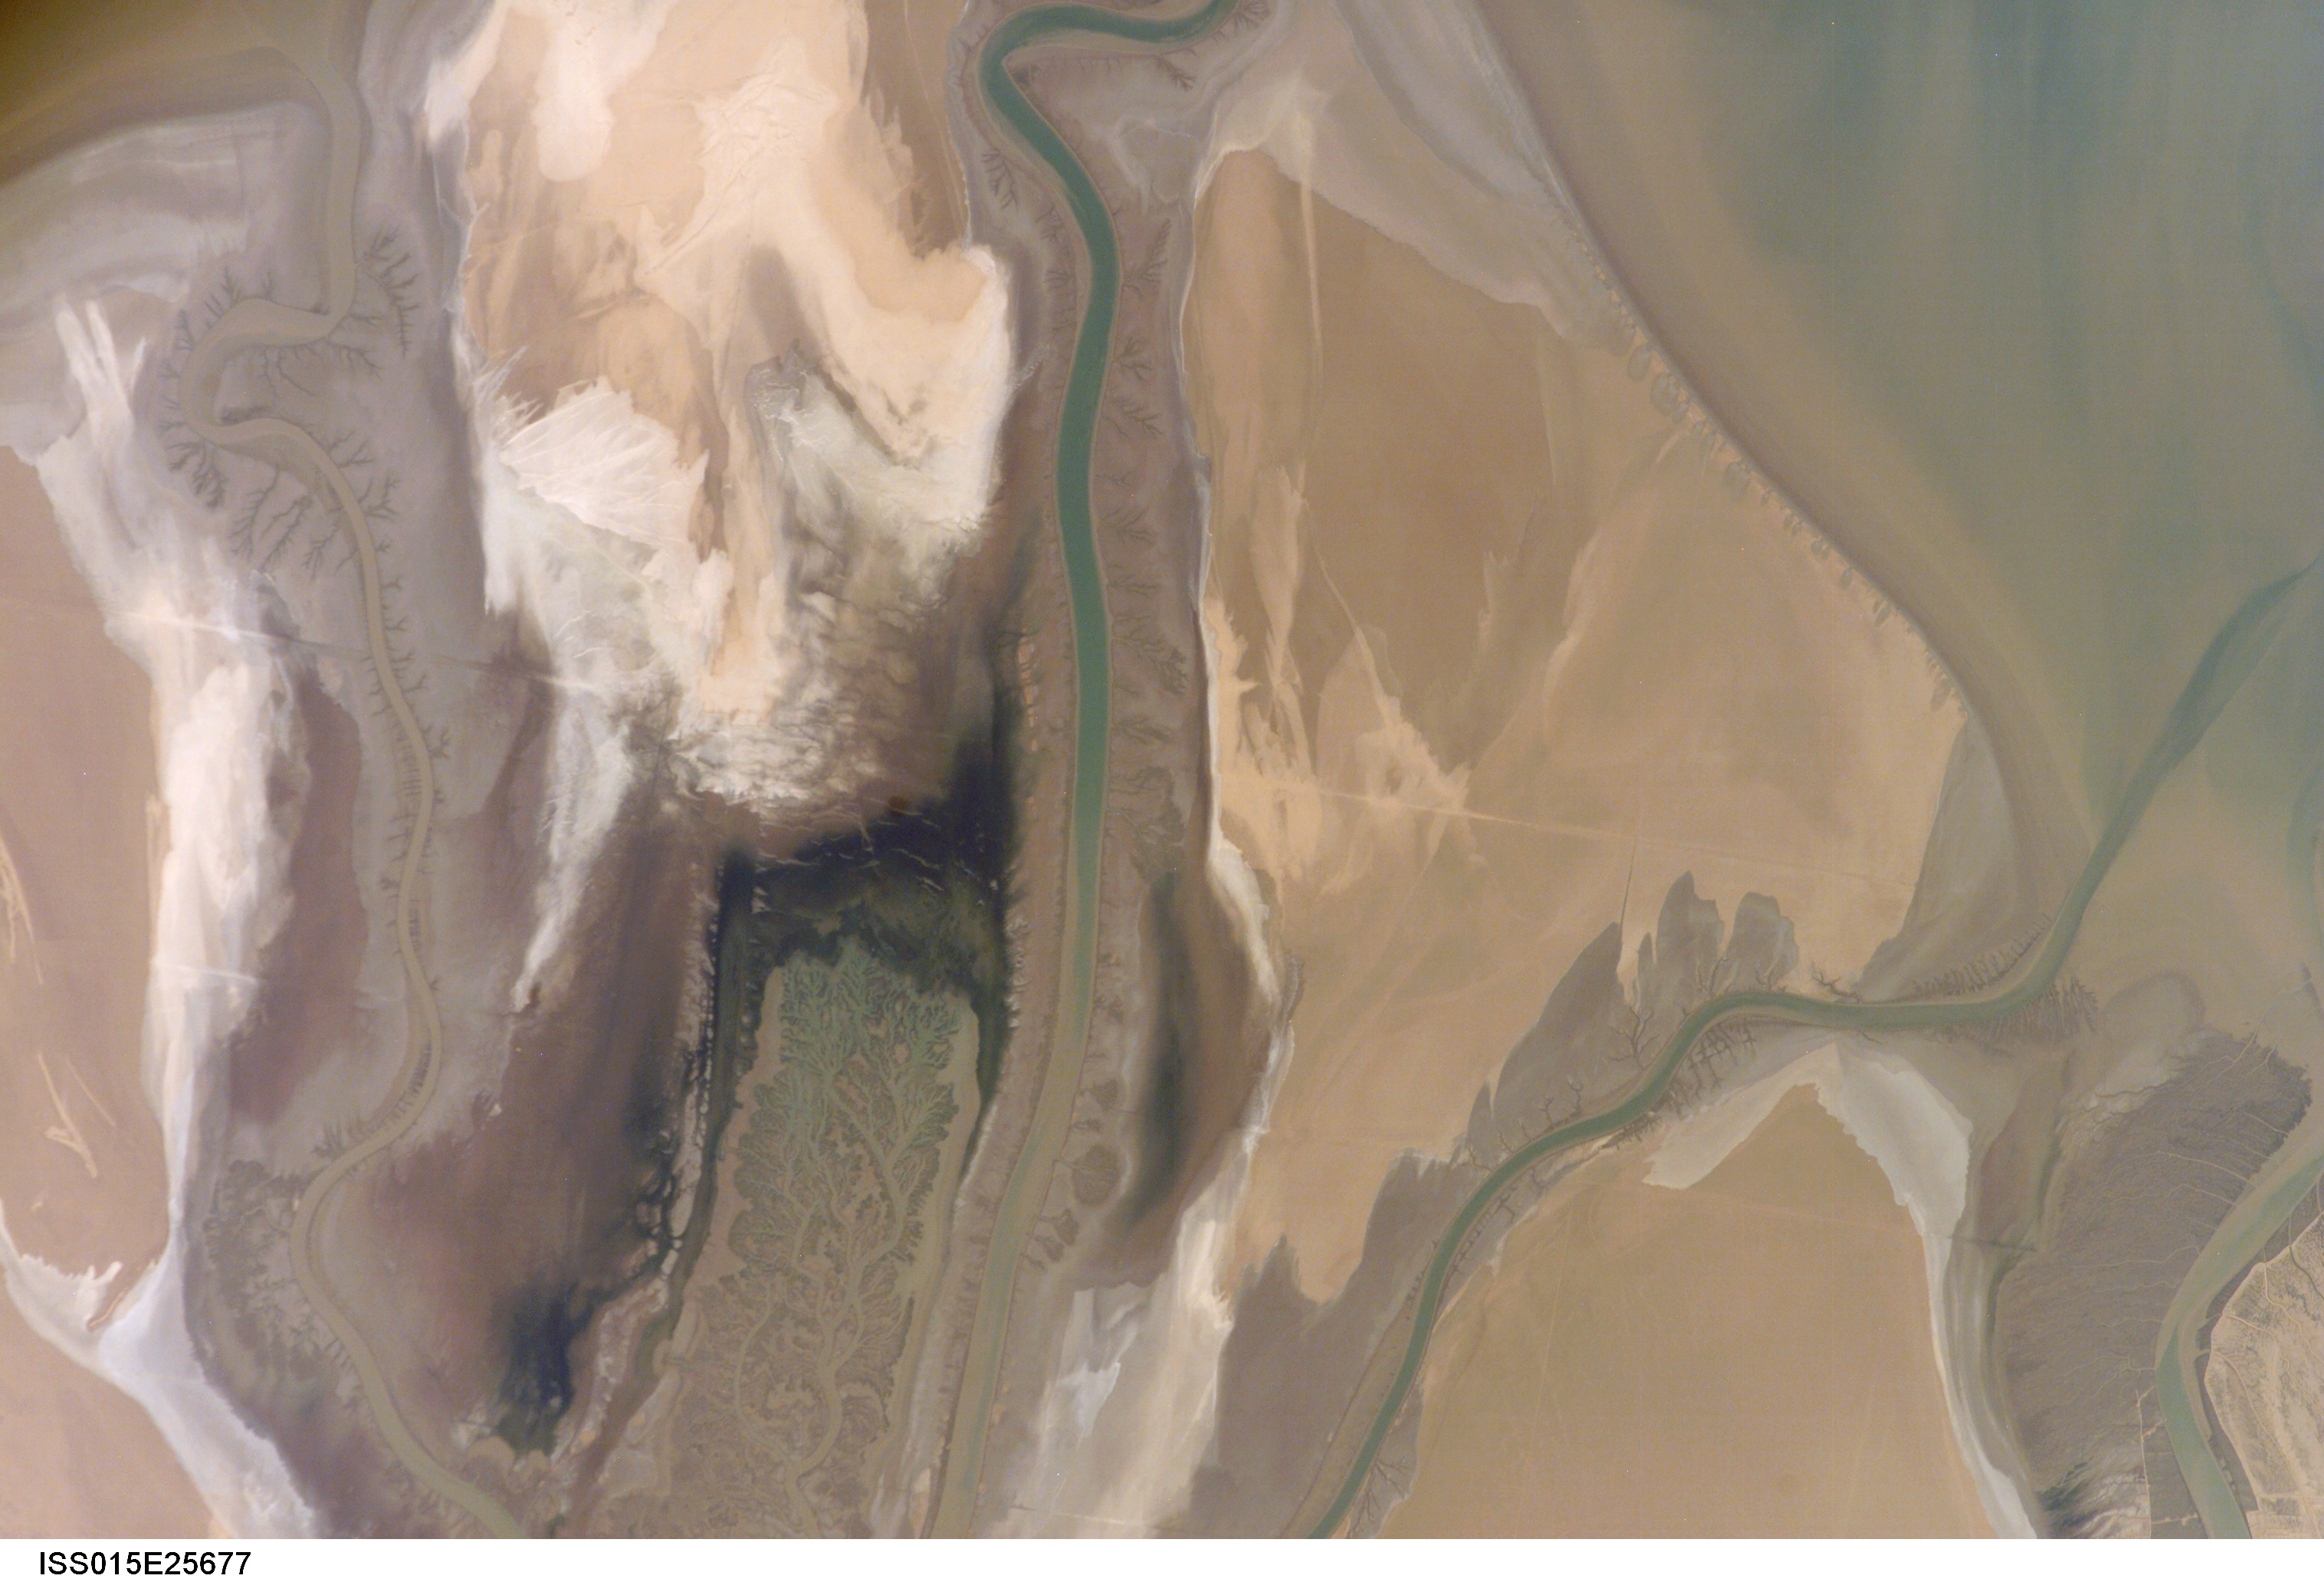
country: IRAN
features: KARUN R. DELTA, CHAN., FLATS
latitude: 30.1
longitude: 48.8
